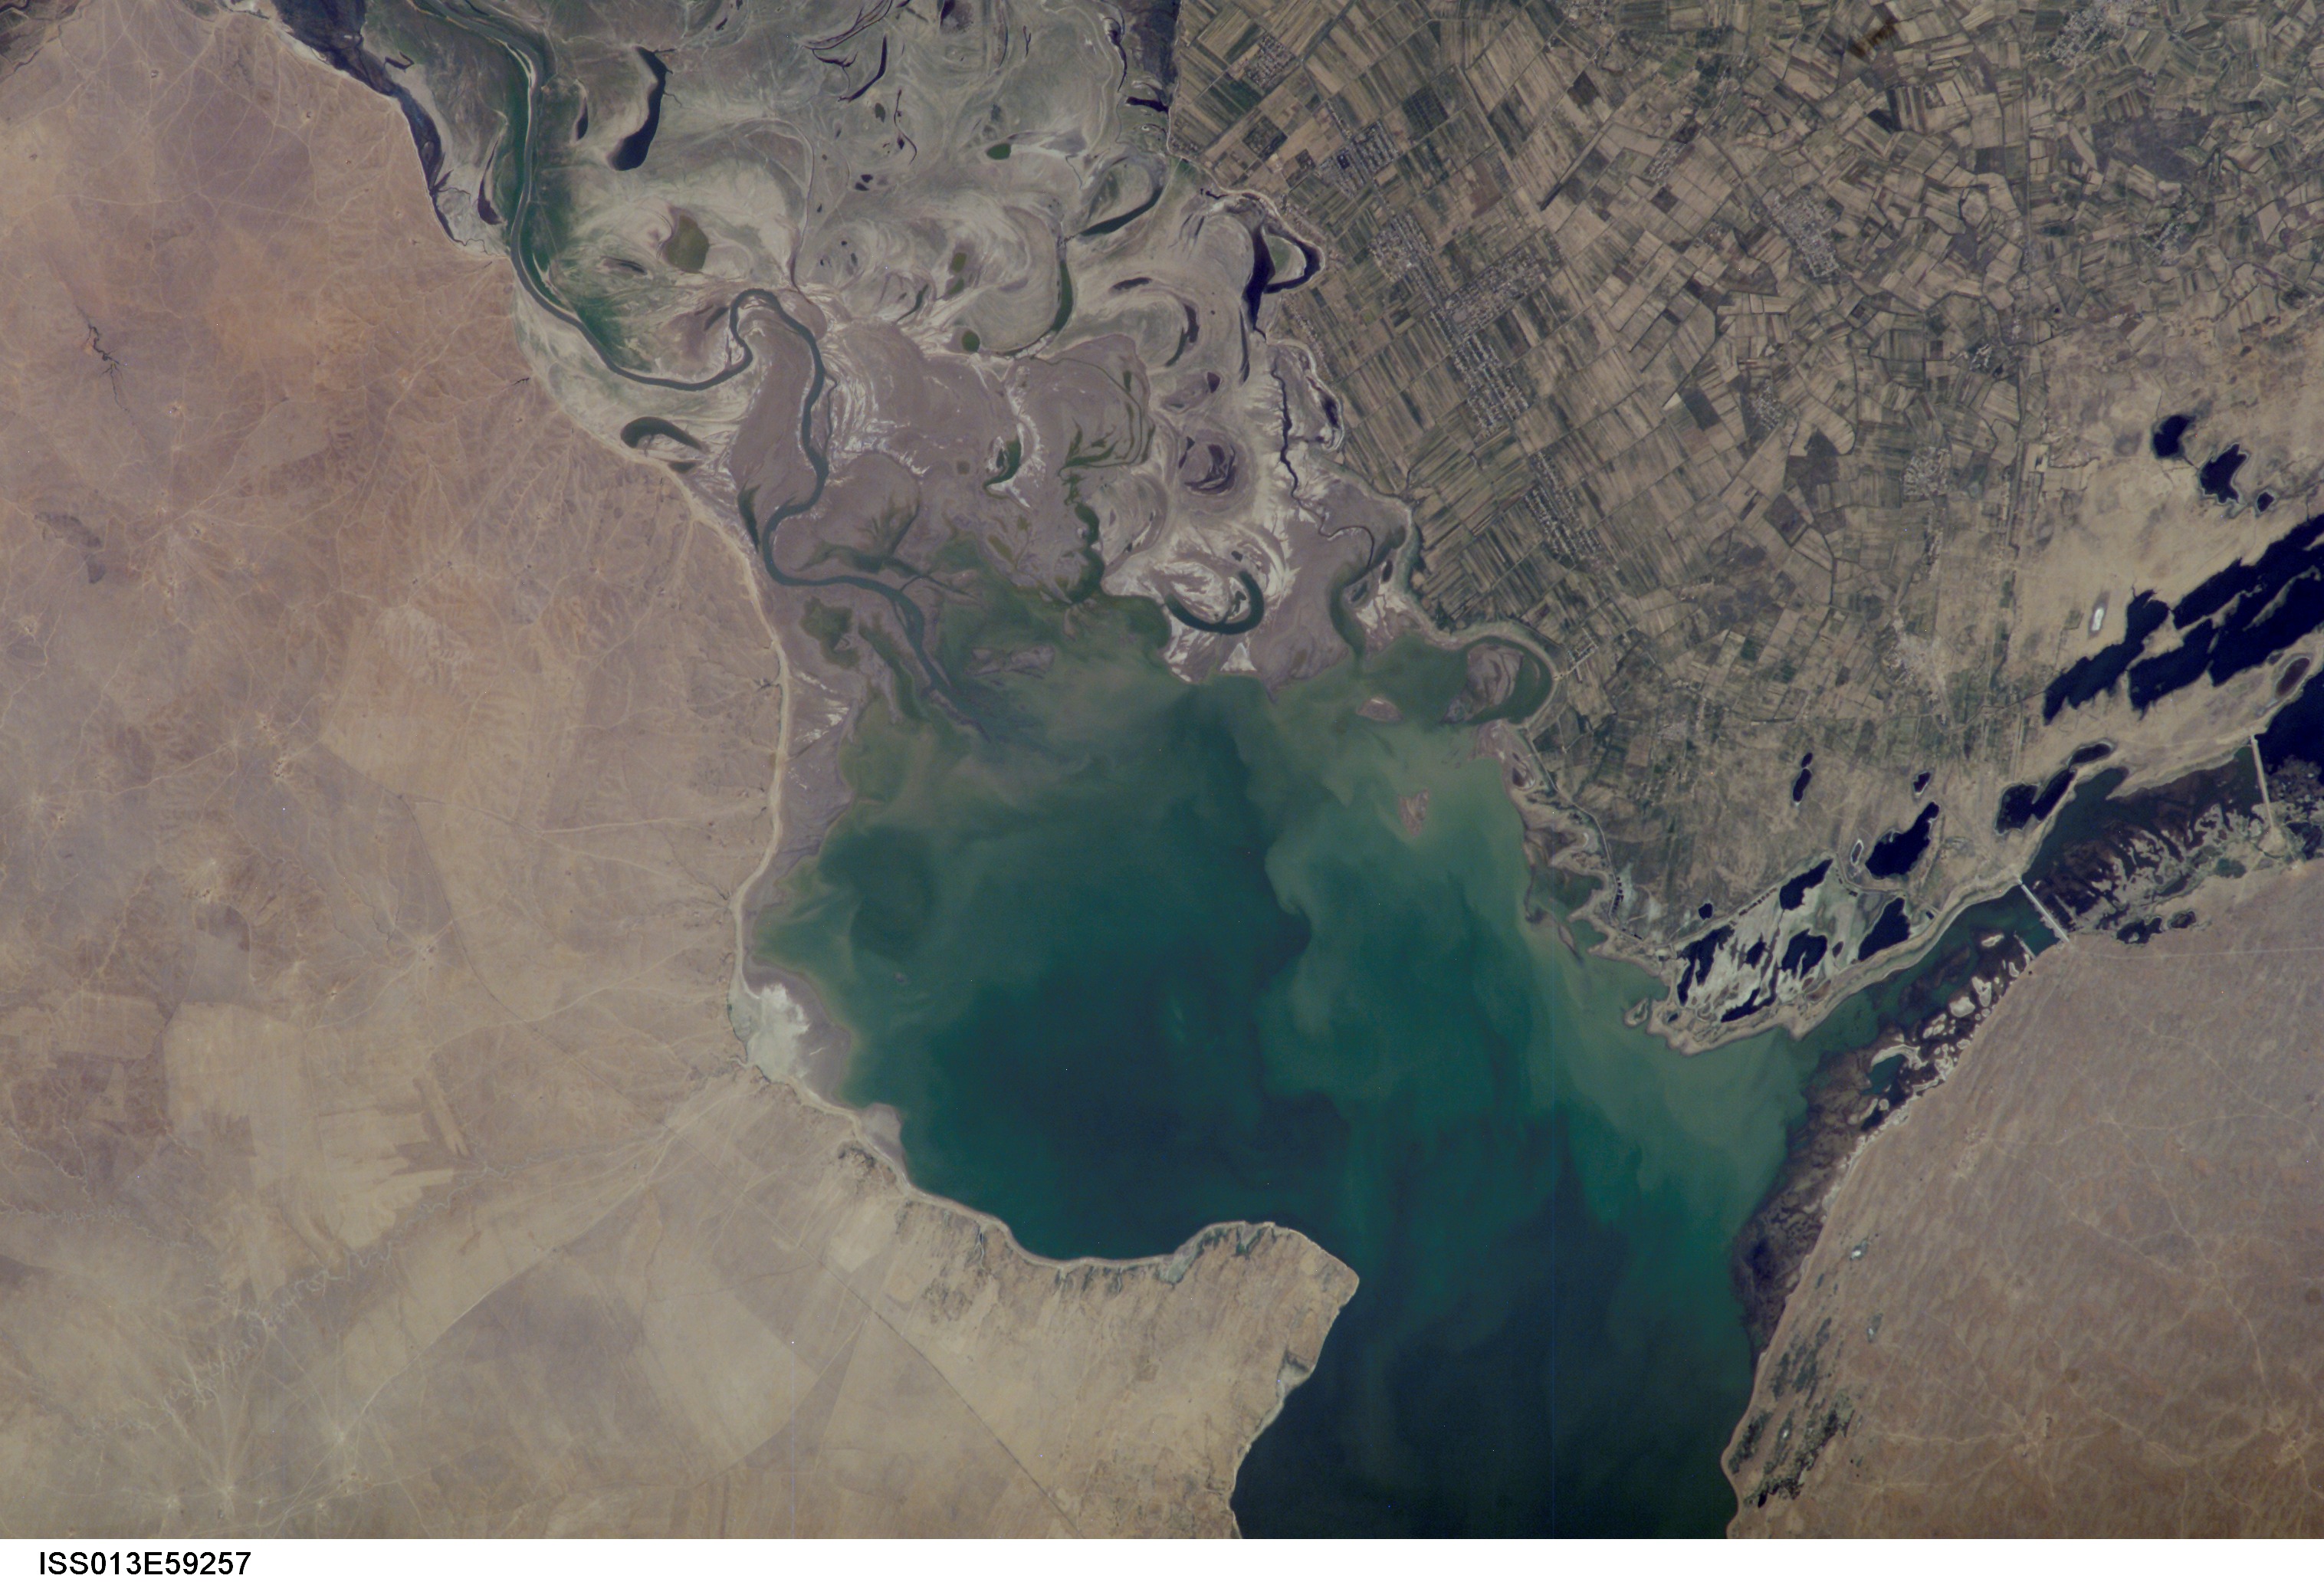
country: KAZAKHSTAN
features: L. AYDARKUL', AGR., WETLANDS
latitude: 41.0
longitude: 68.5
